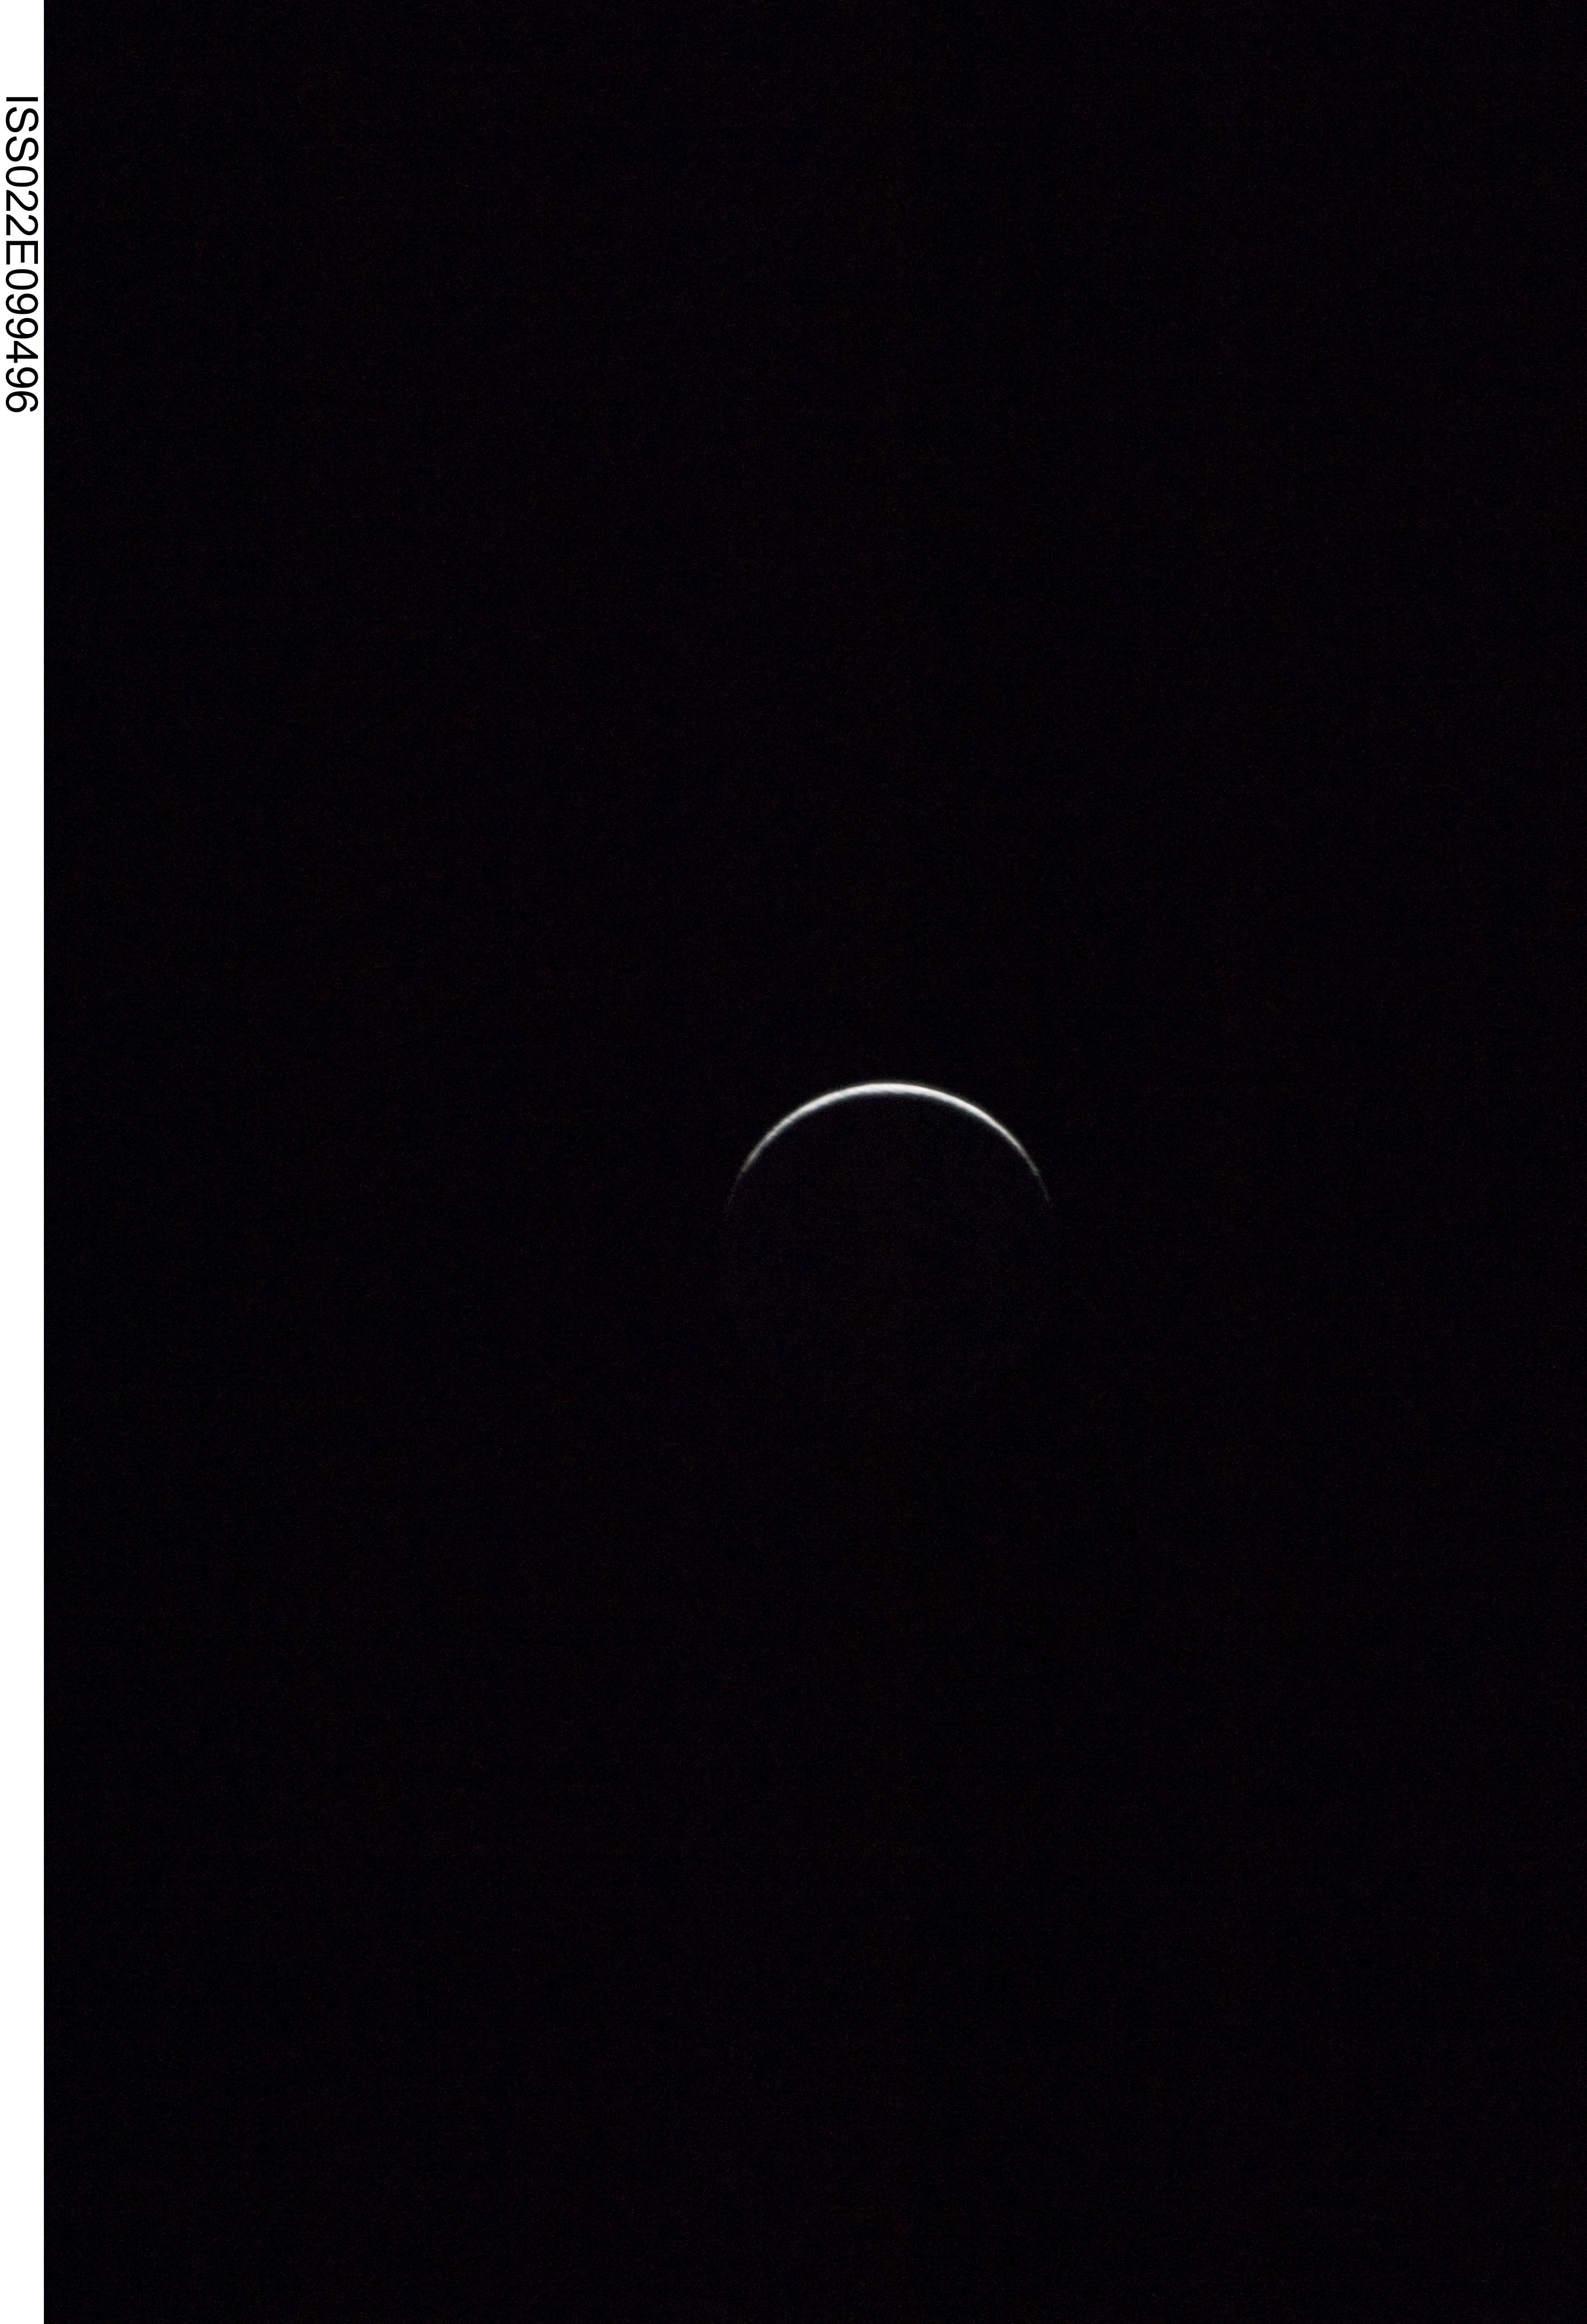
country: PACIFIC OCEAN
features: PAN-CRESCENT MOON WAXING
